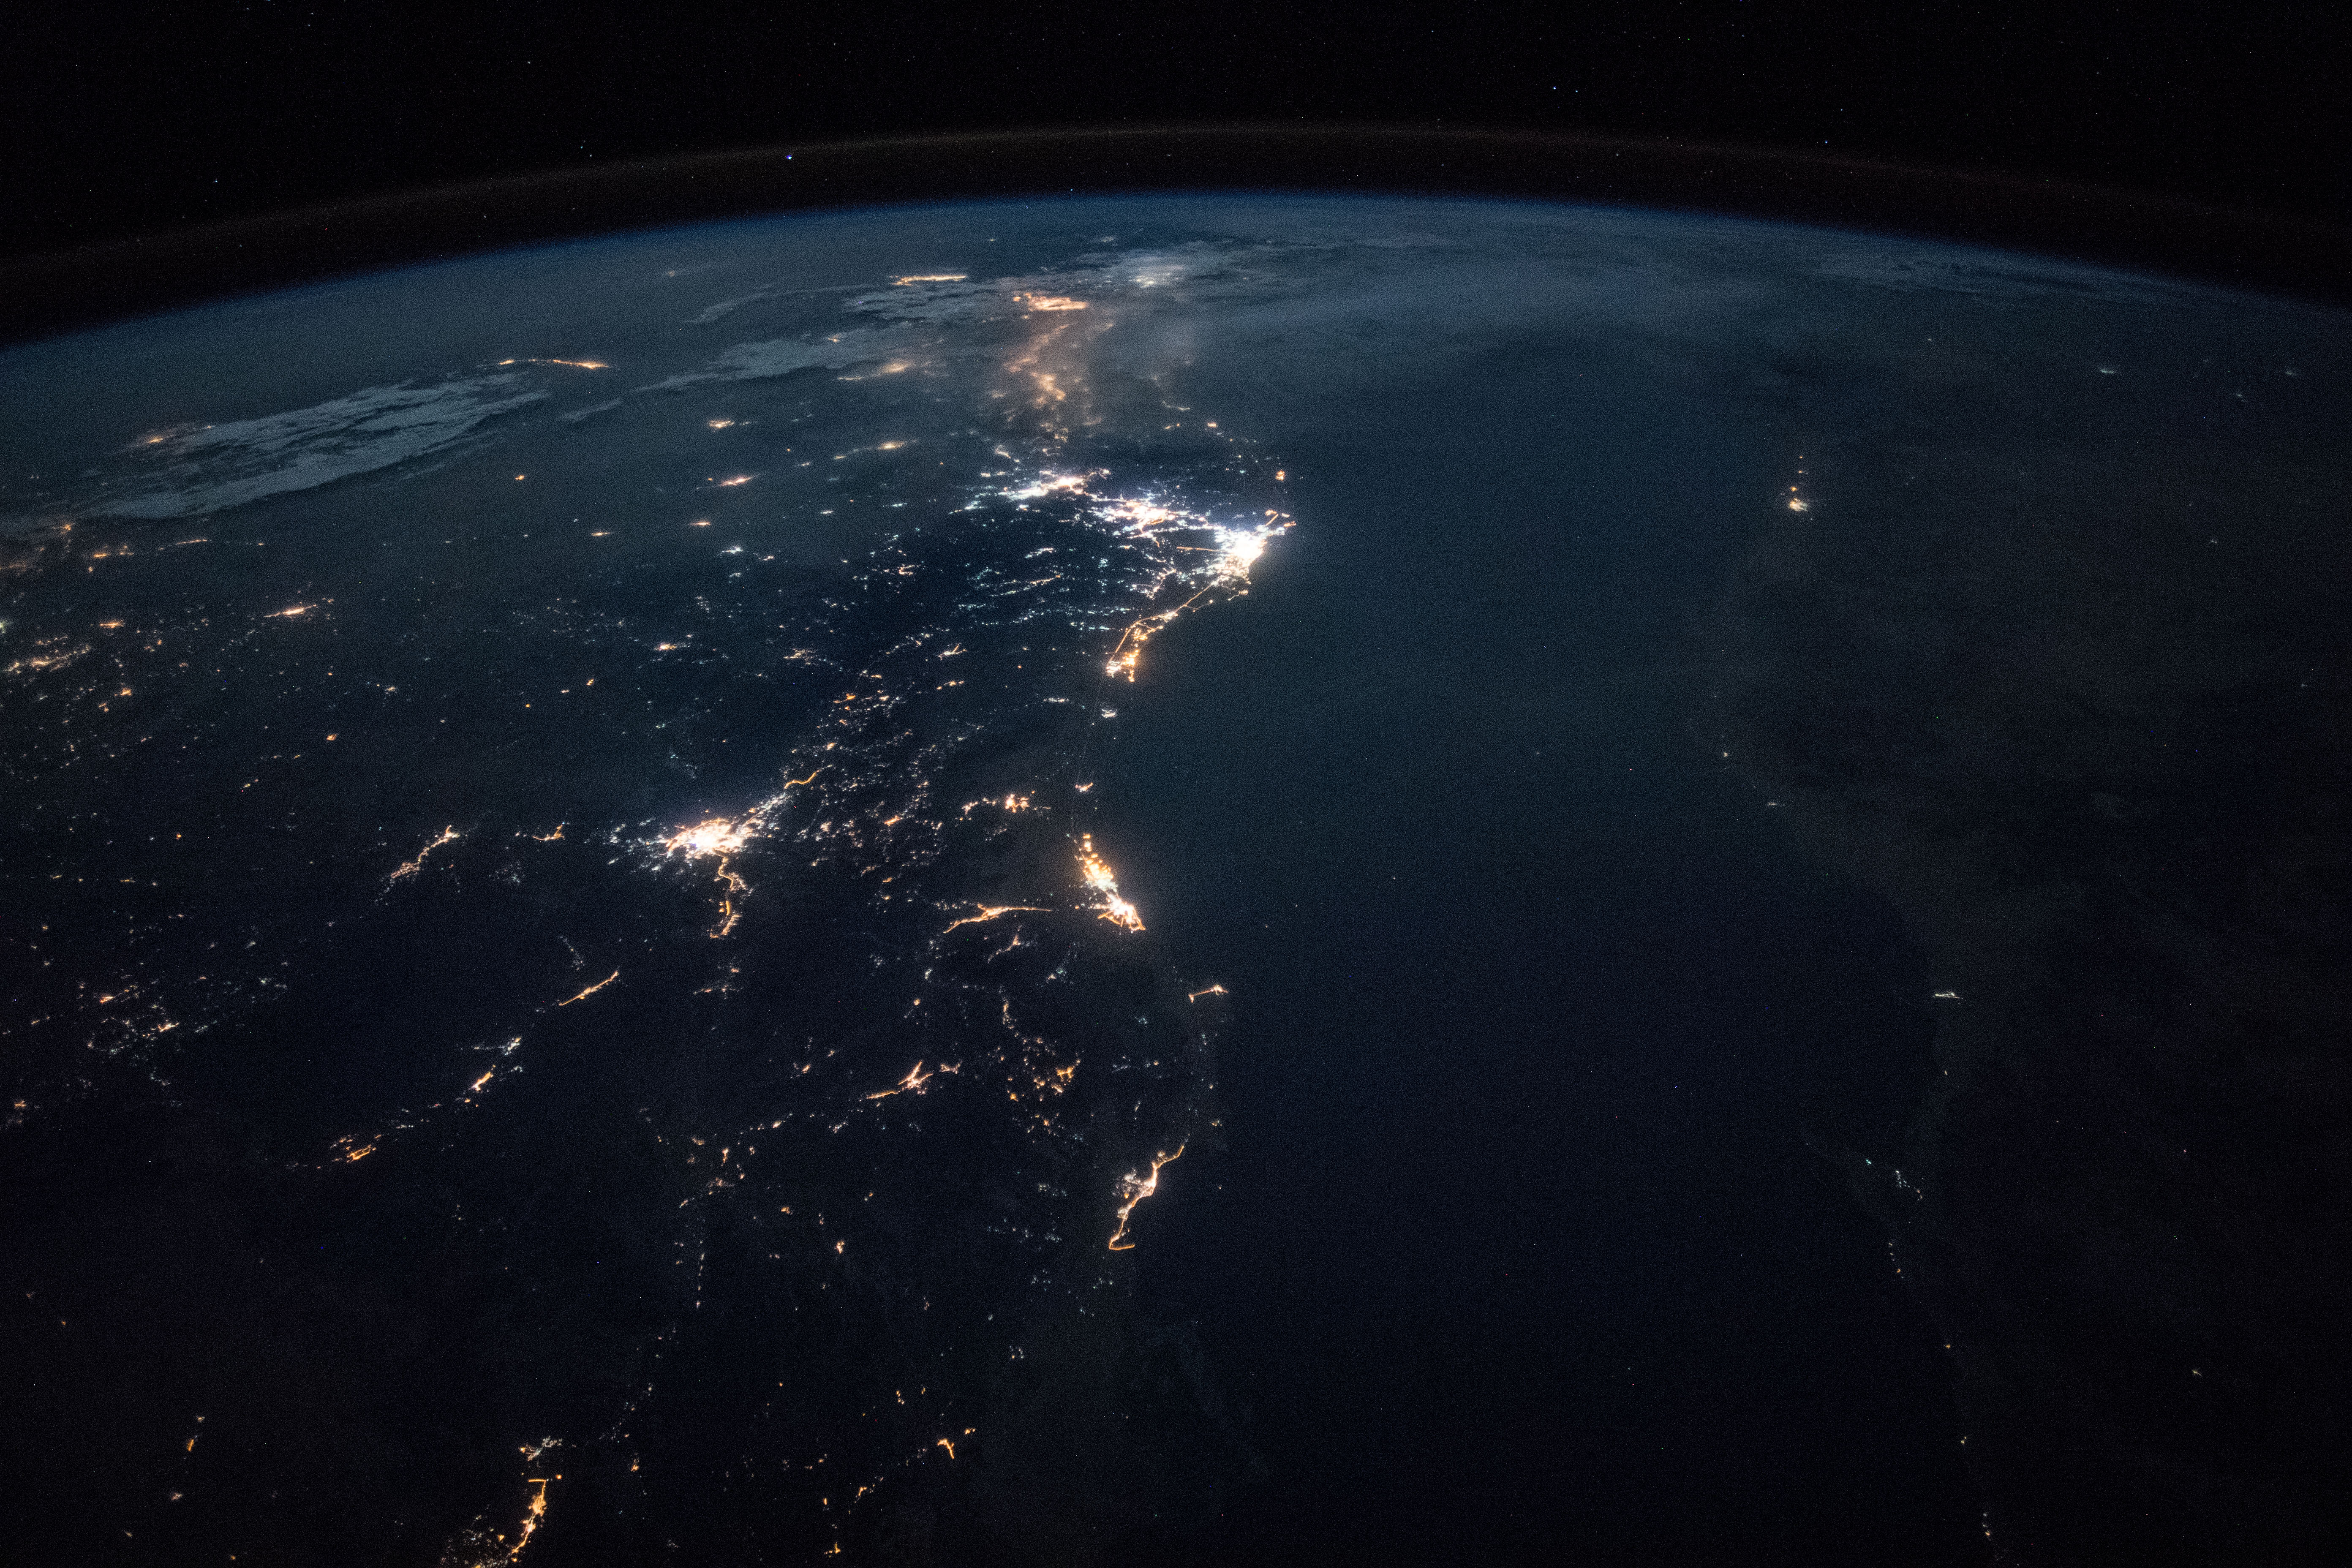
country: SAUDI ARABIA
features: YANBU CITY, RED SEA, MEDINA CITY, JEDDAH CITY, NUBIAN DESERT, MECCA CITY, NIGHT, EARTH LIMB
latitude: 23.8
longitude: 38.0
